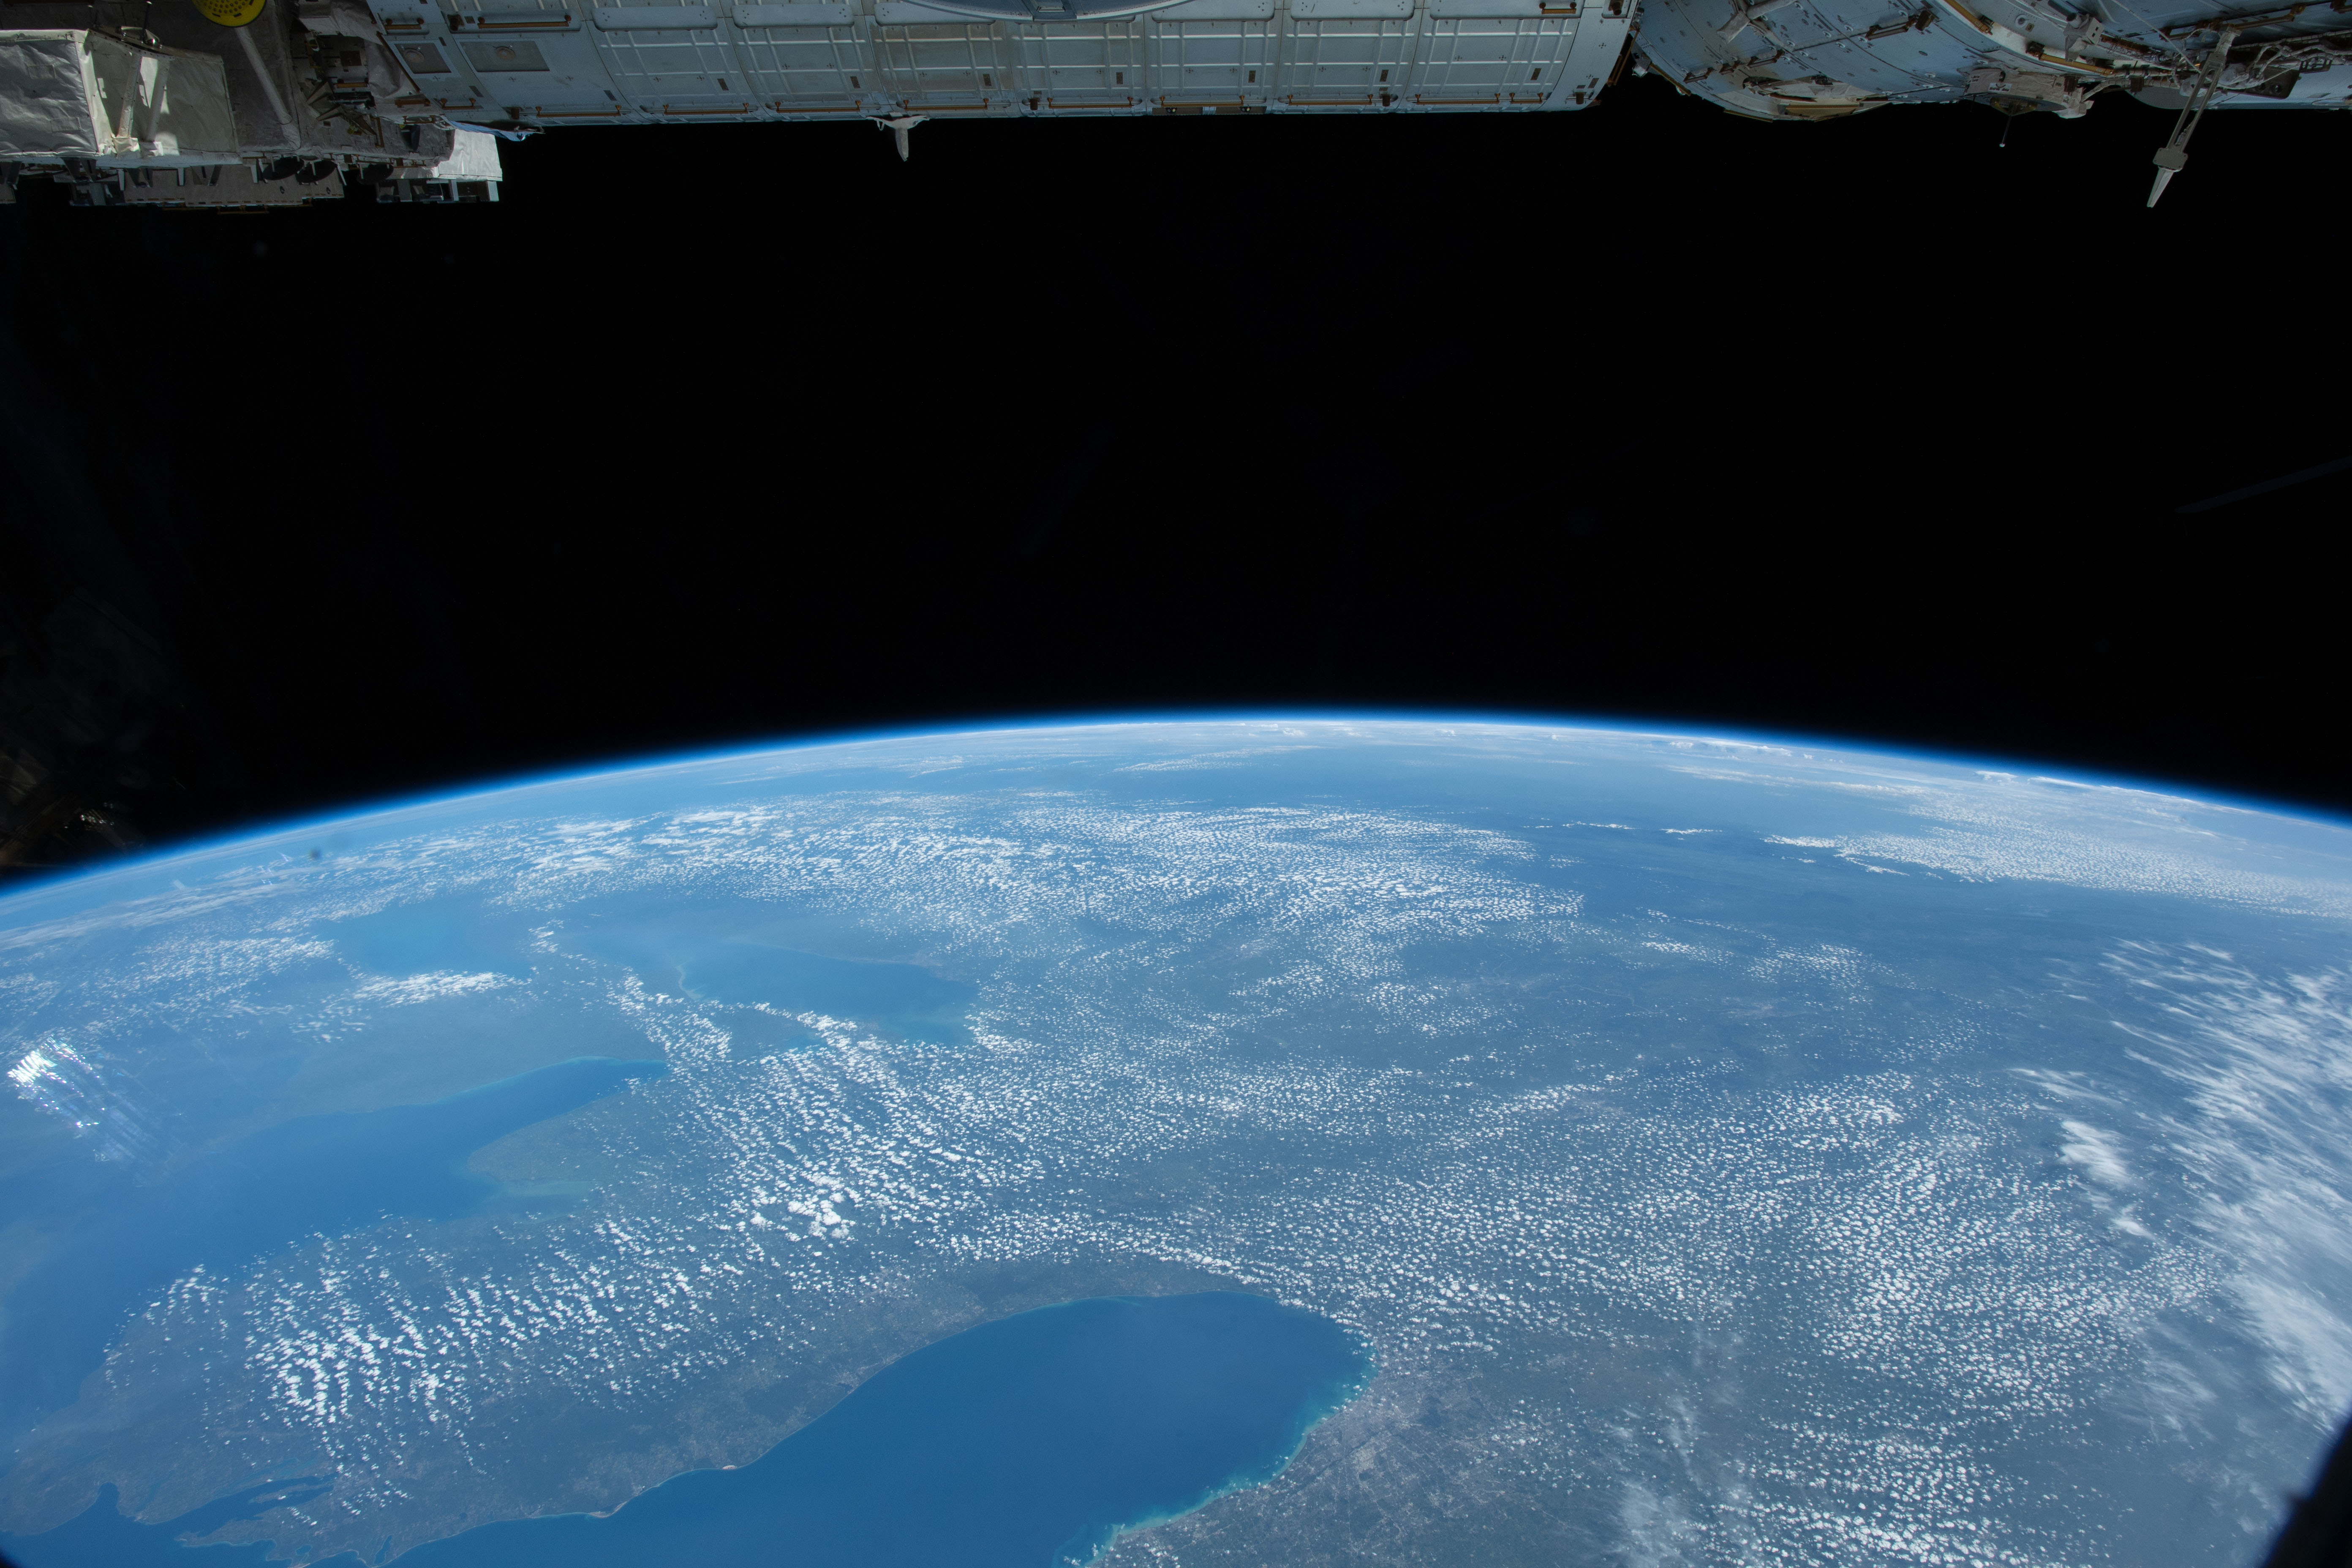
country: USA-OHIO
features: THE GREAT LAKES, CHICAGO, DEITROIT
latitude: 40.0
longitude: -81.0
